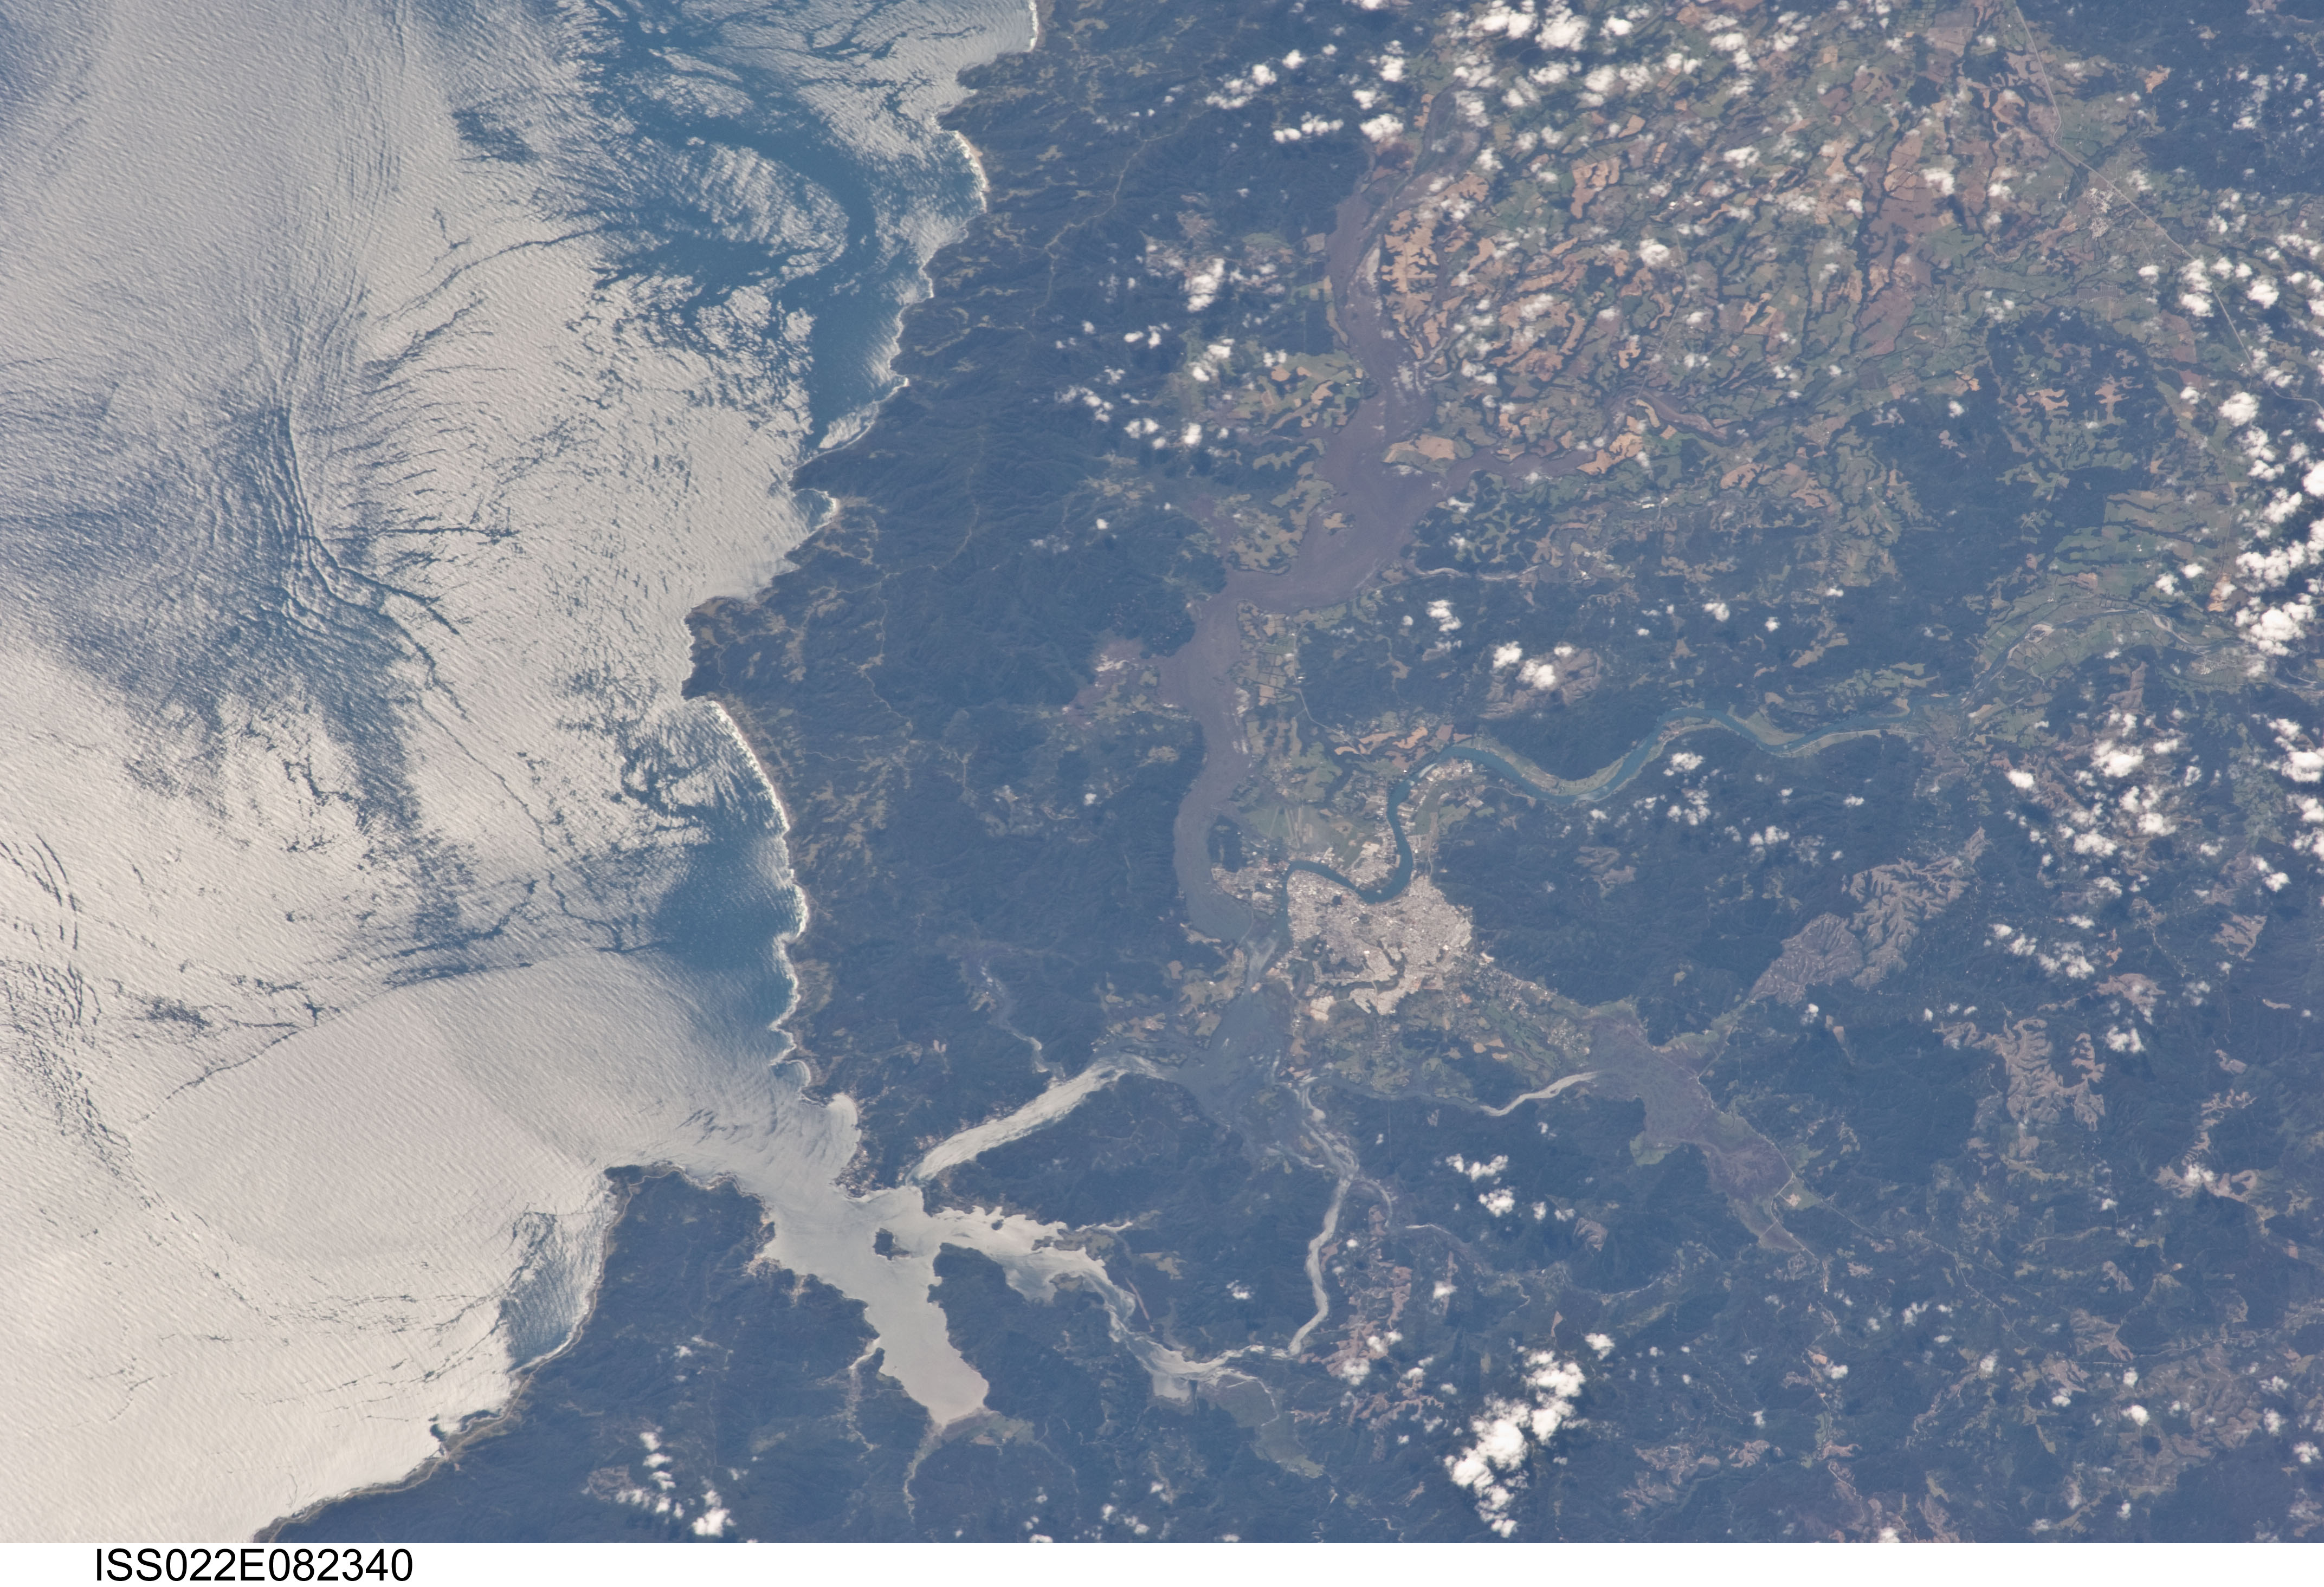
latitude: -39.8
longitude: -73.3
